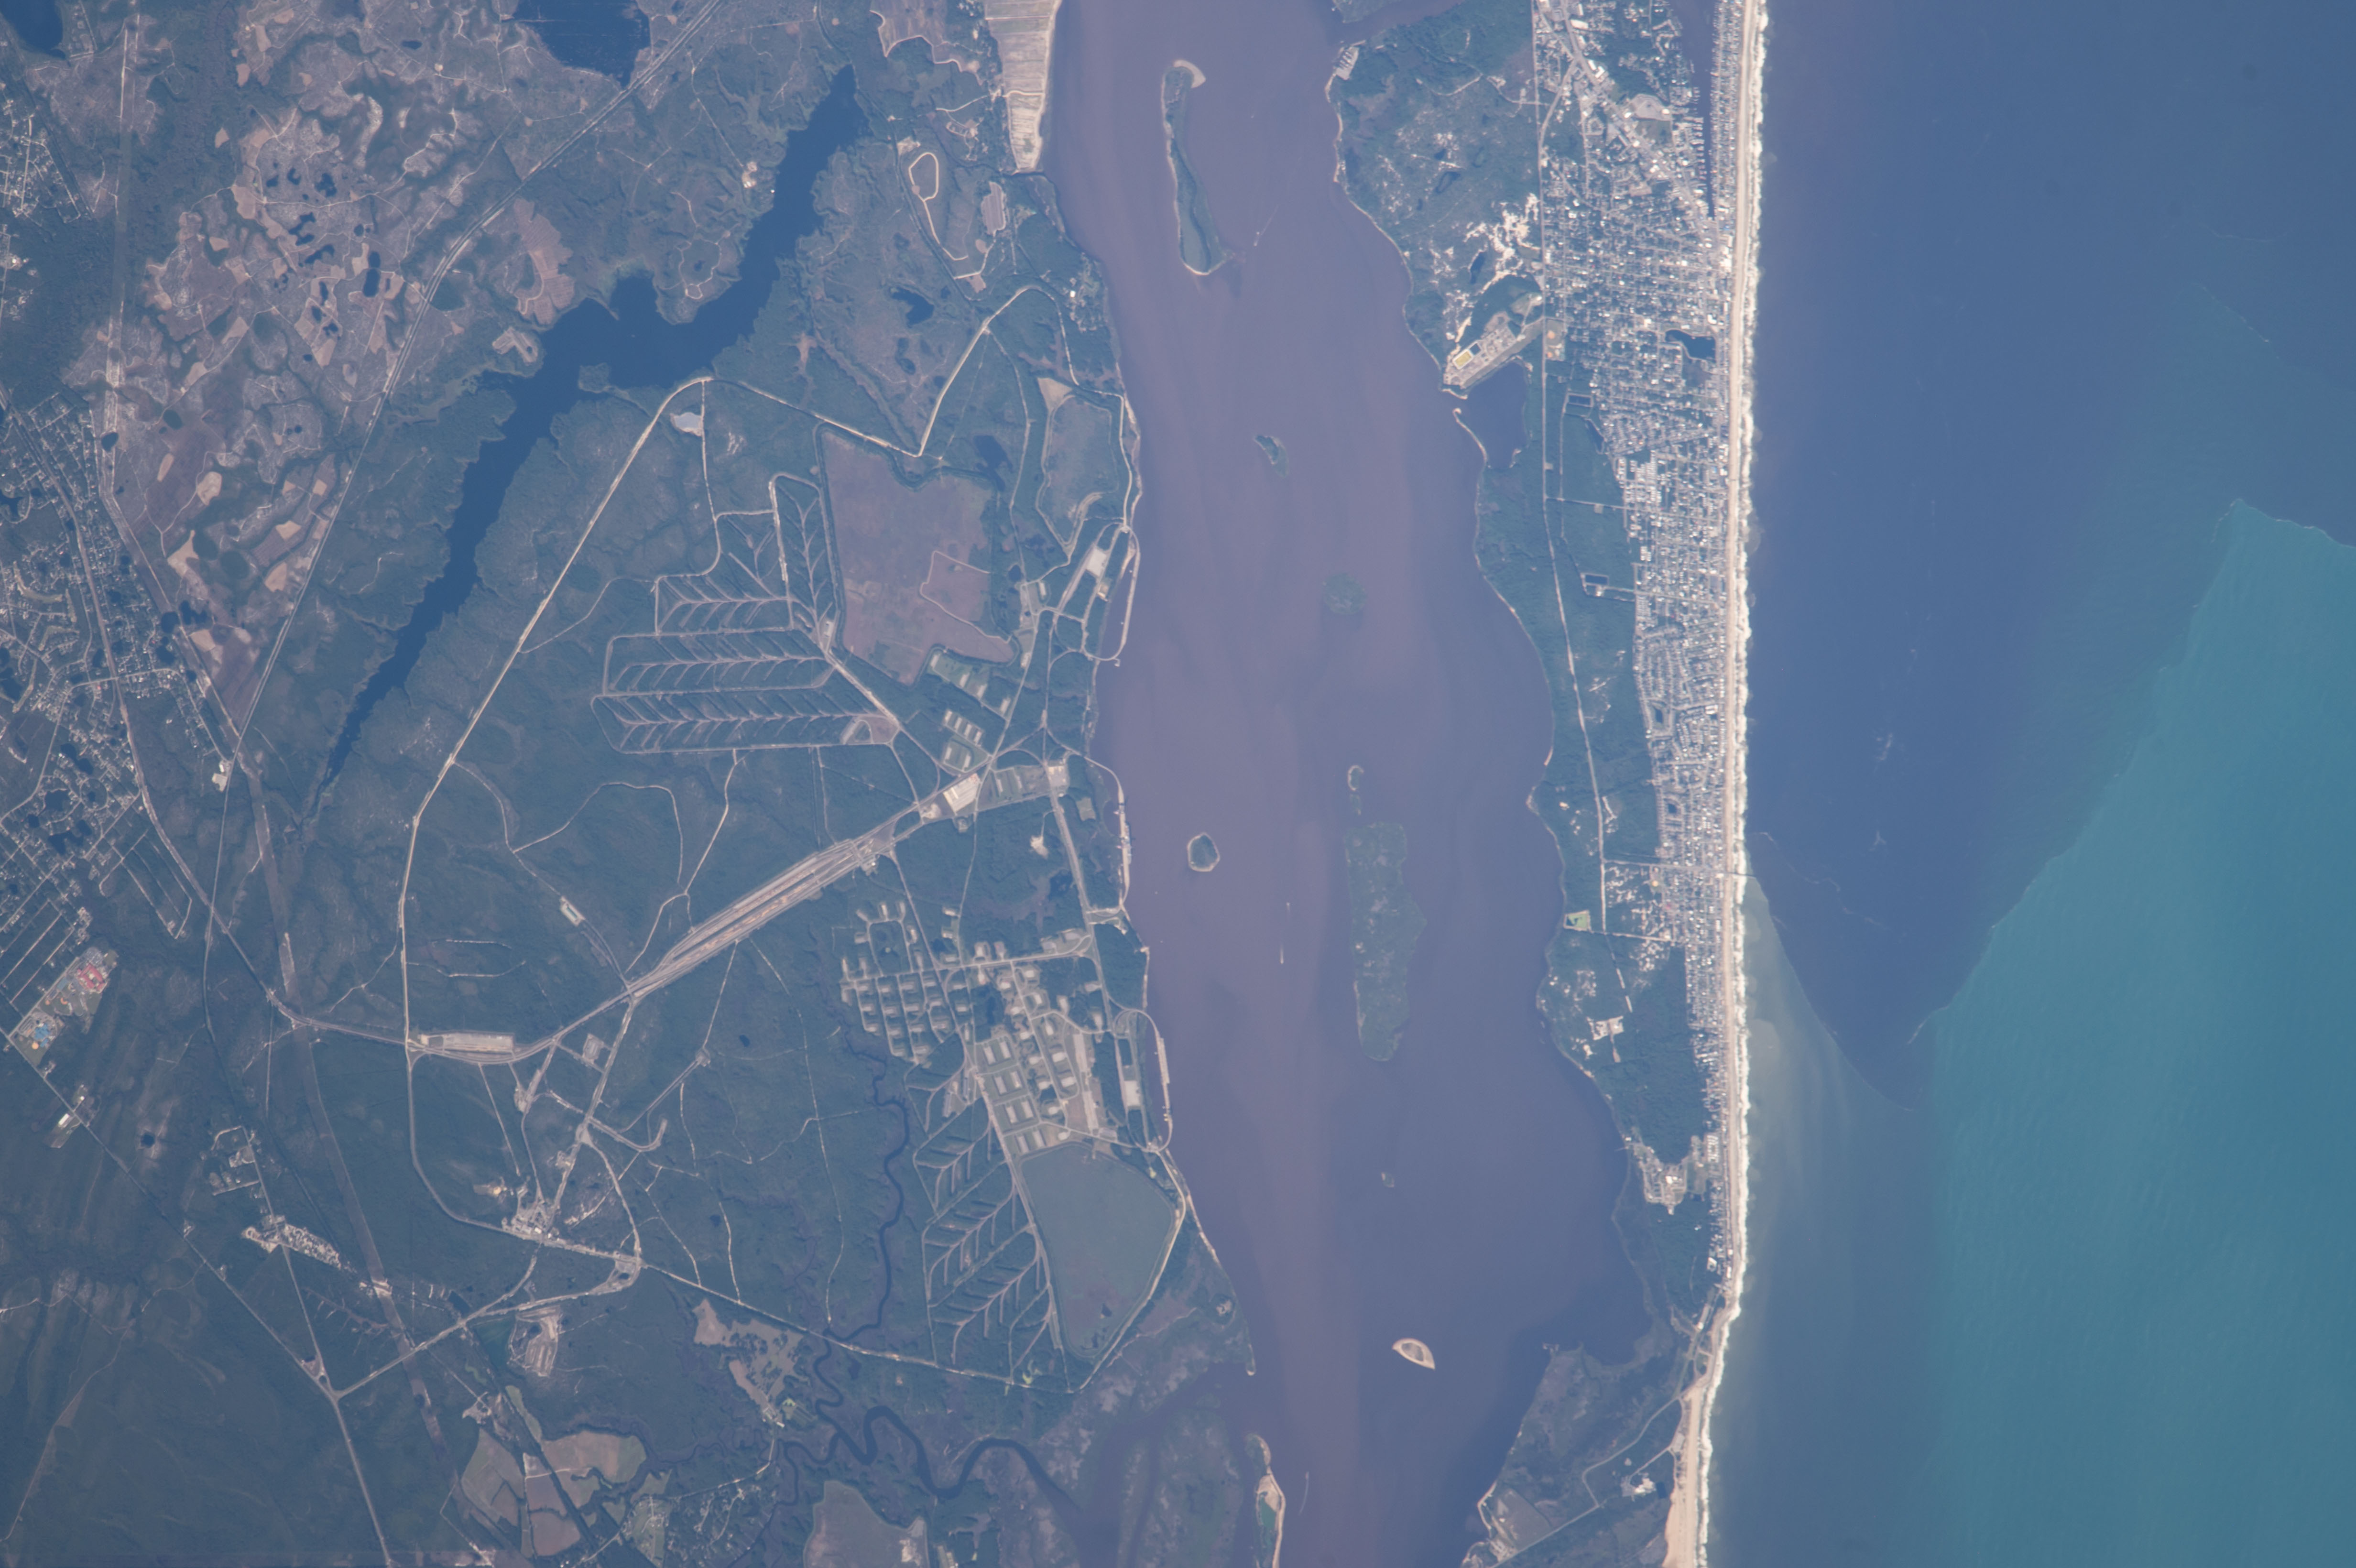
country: USA-NORTH CAROLINA
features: CAPE FEAR R., SED., ISLANDS, MARSH, ORTON POND, CAROLINA BEACH, ROADS
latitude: 34.0
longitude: -78.0
